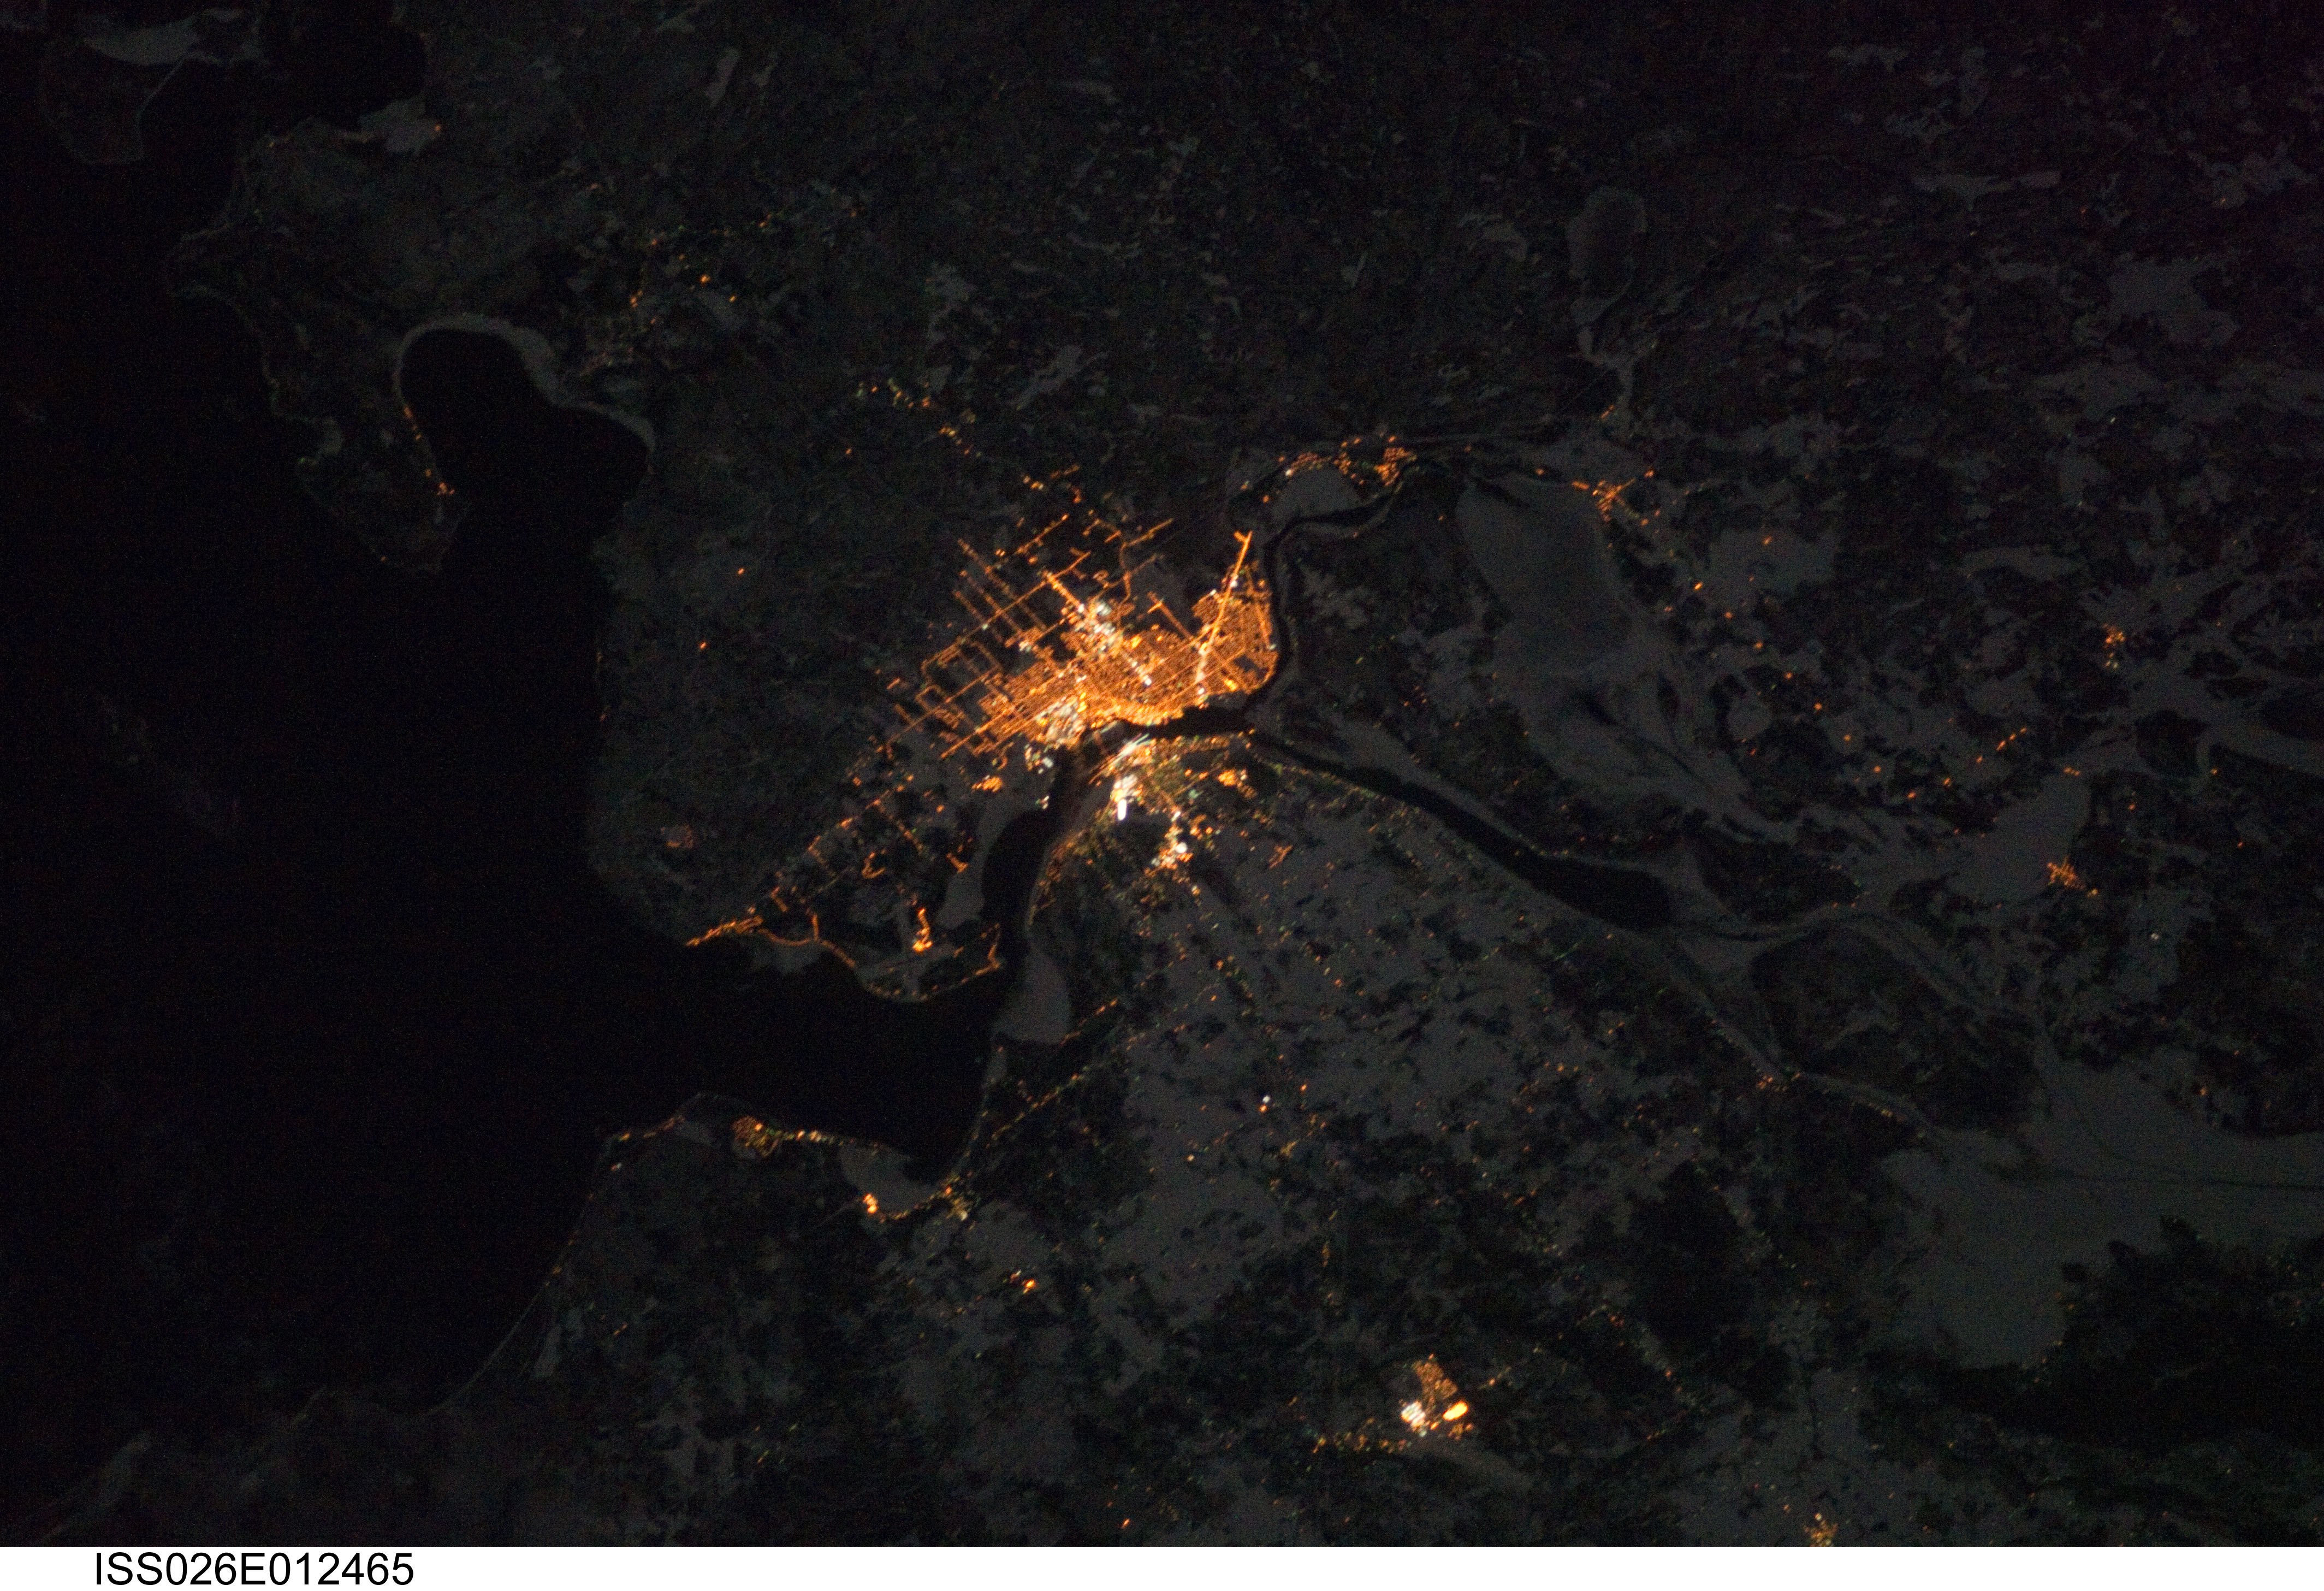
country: USA-MICHIGAN
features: SAULT SAINT MARIE AT NIGHT
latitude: 46.5
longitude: -84.3
